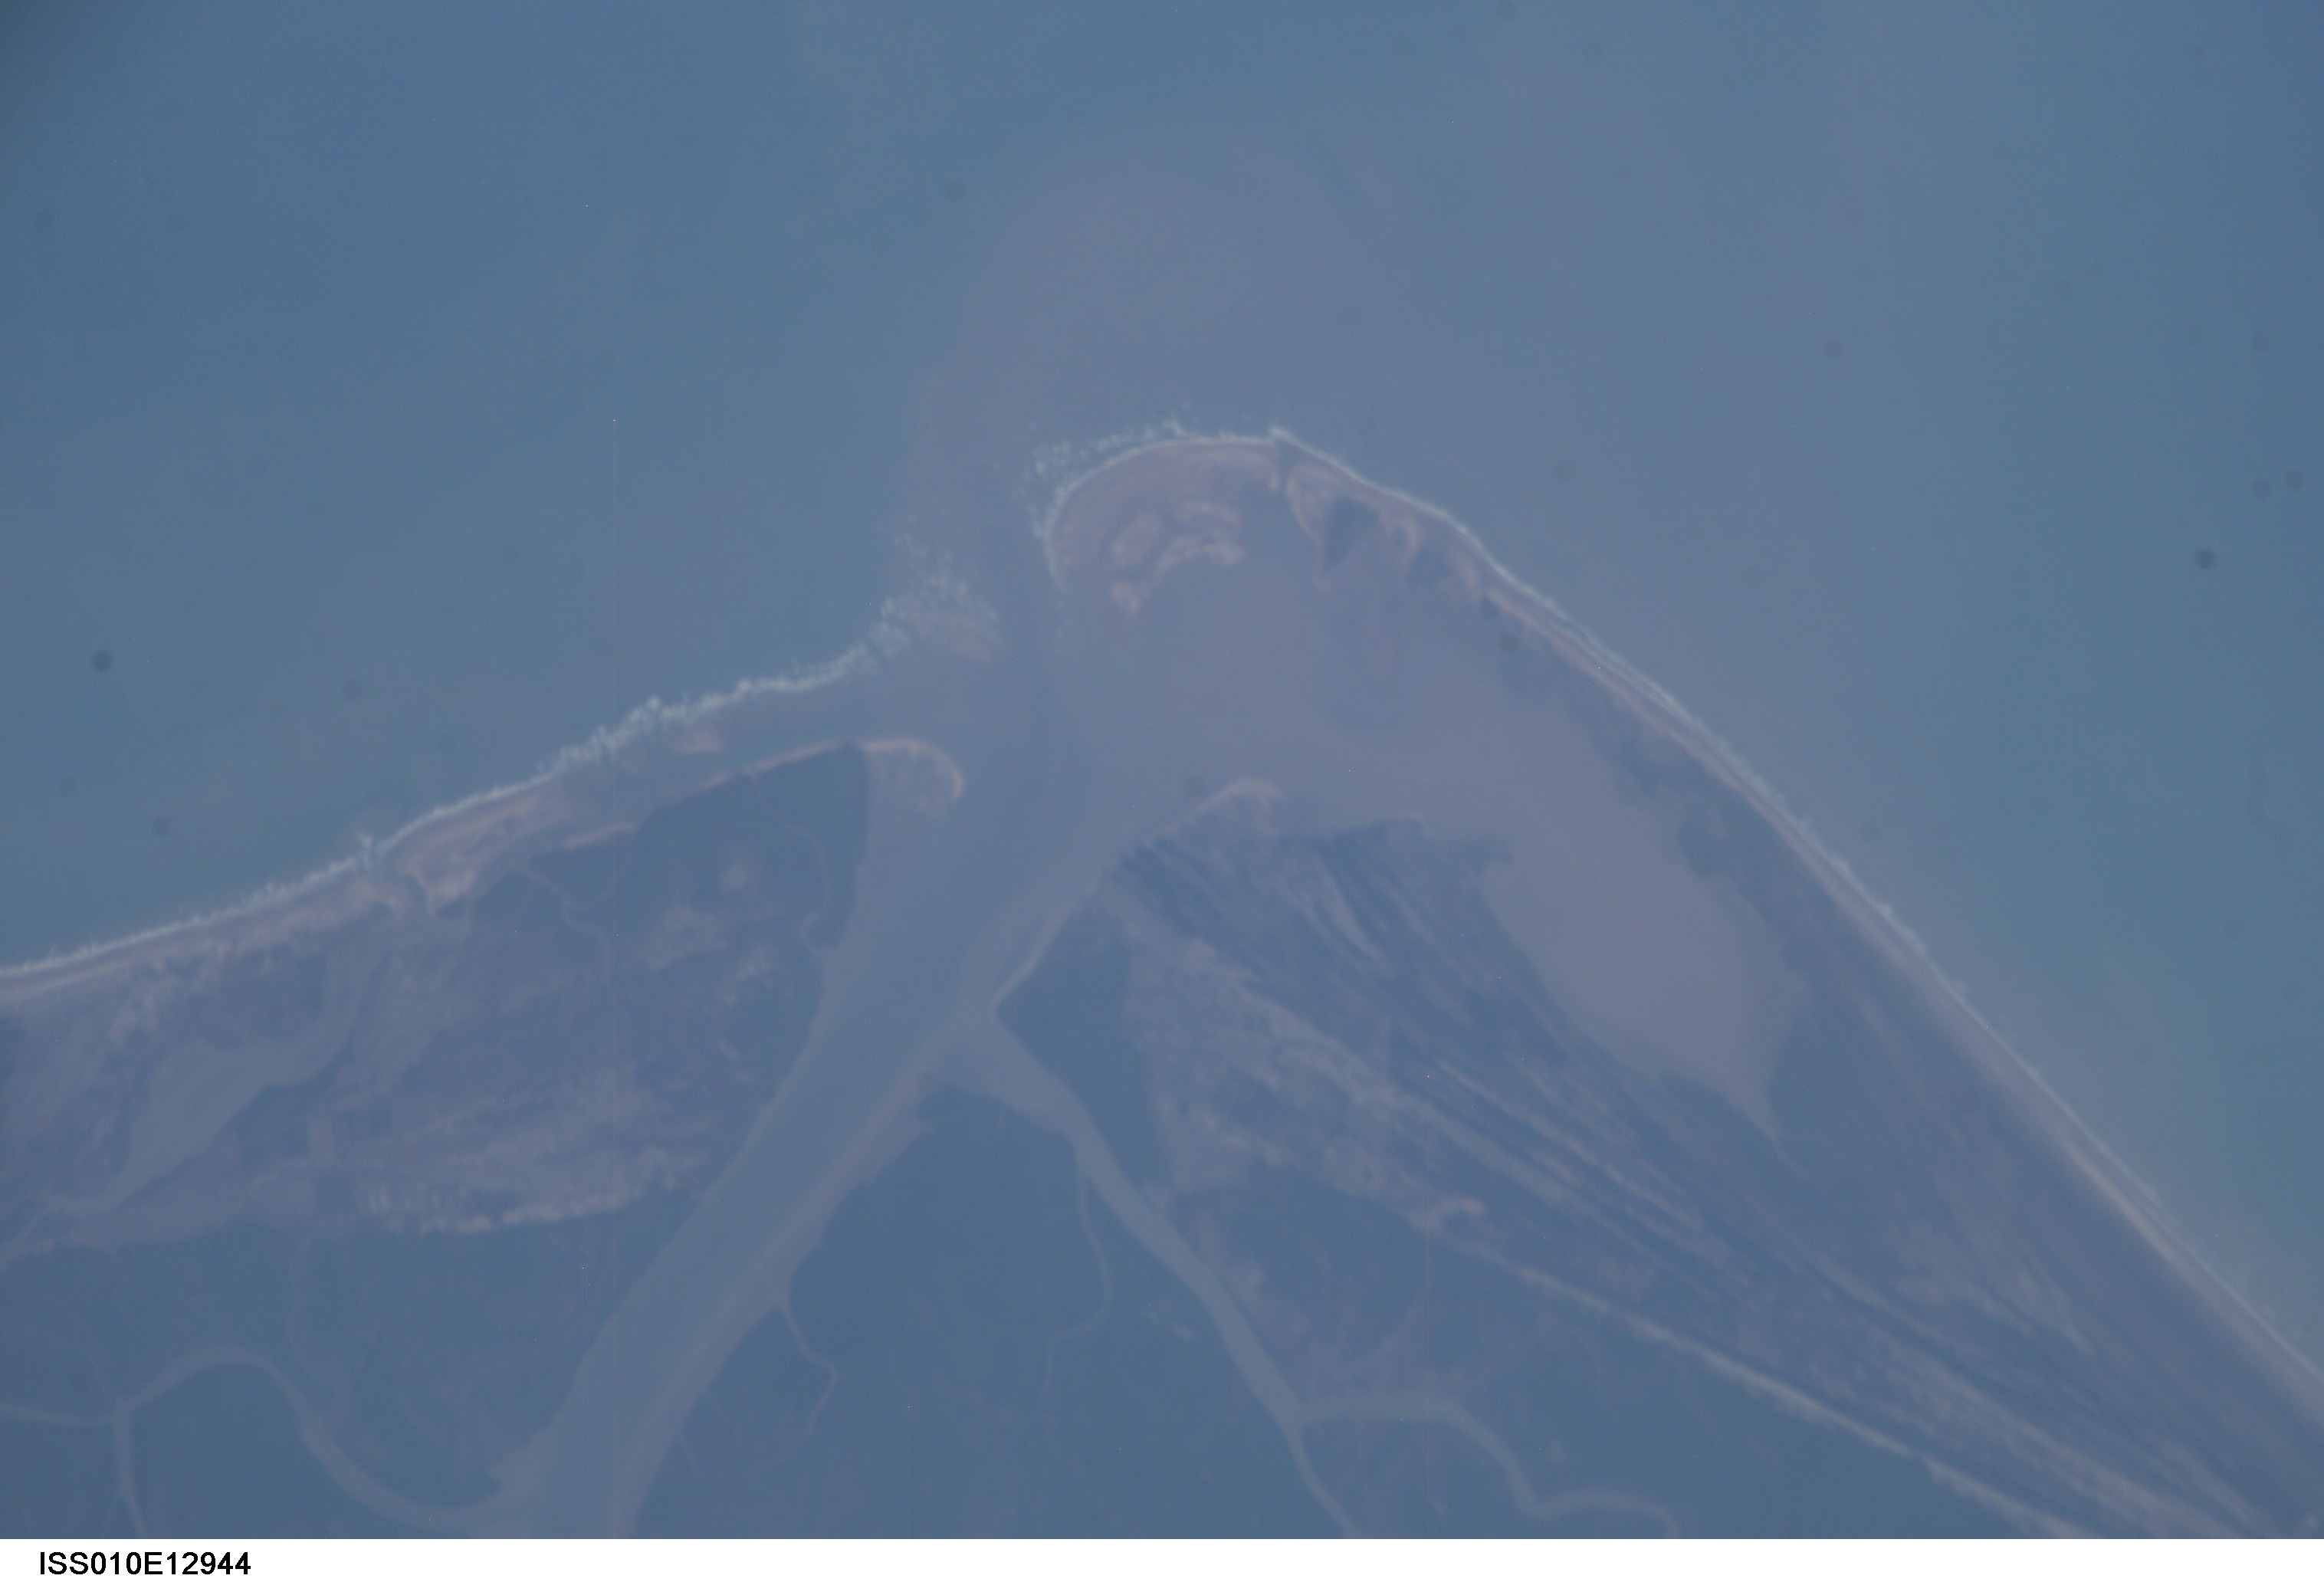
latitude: 16.6
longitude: 82.2
